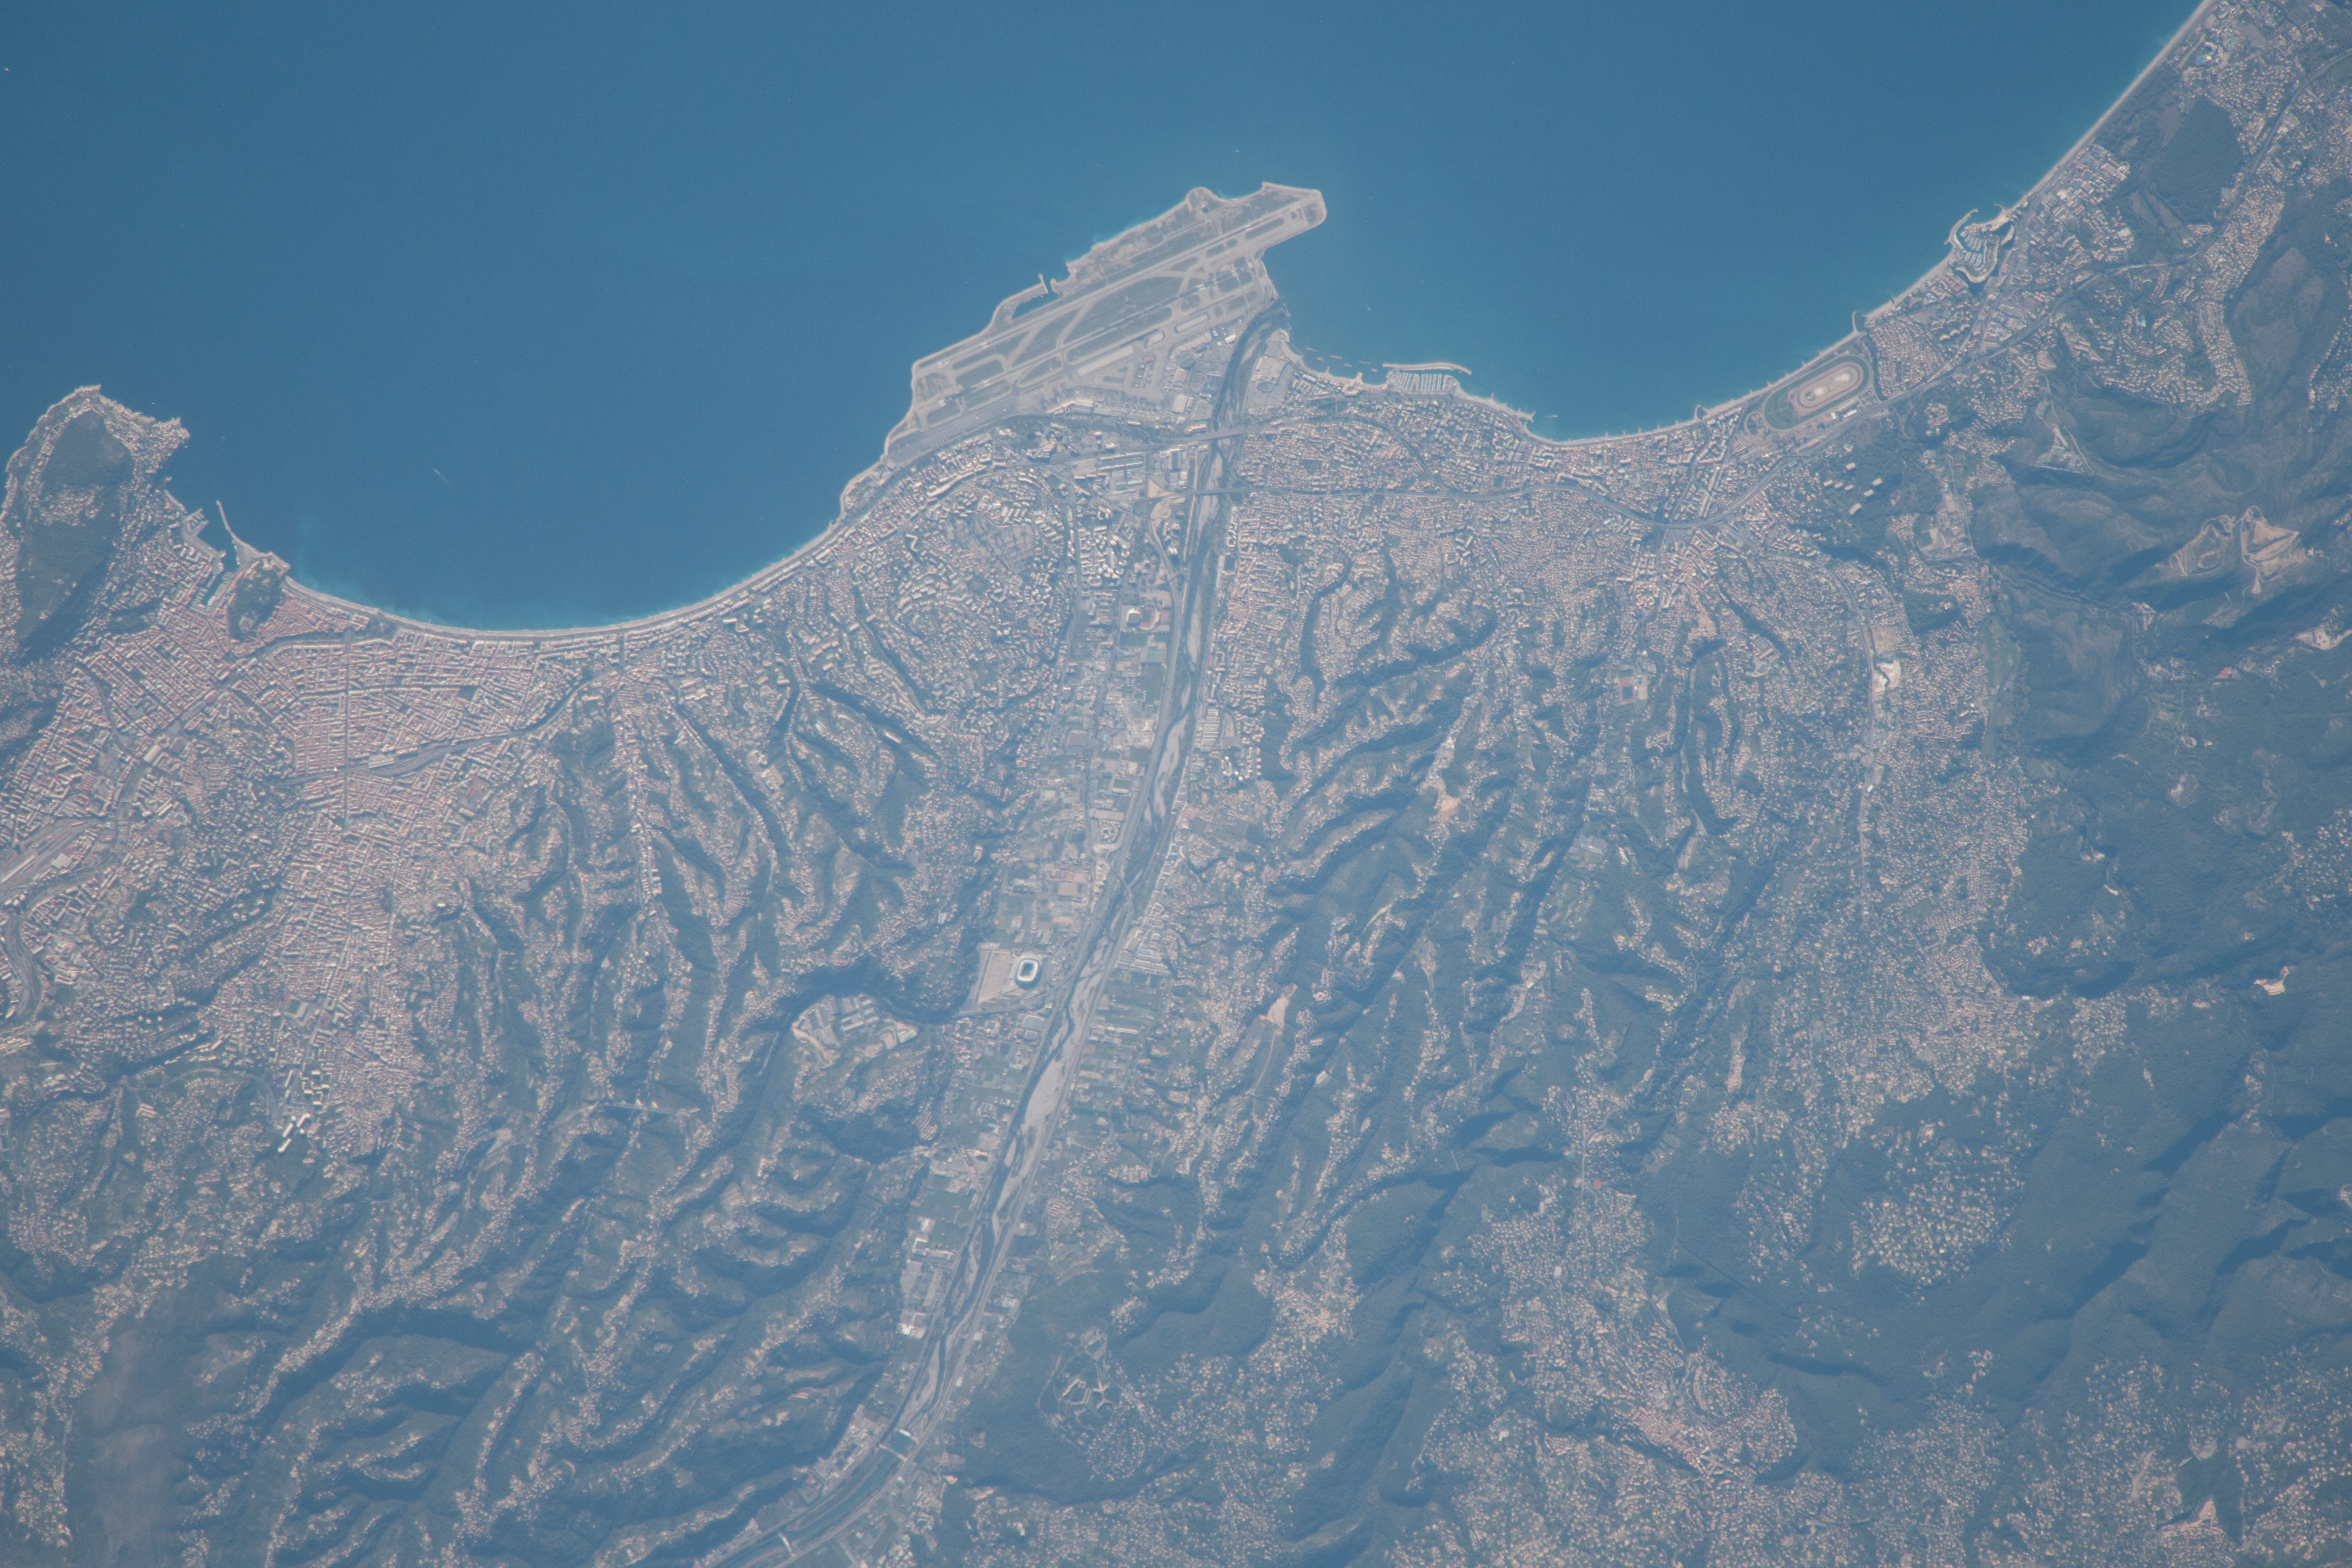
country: FRANCE
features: AIRPORT, STADIUM, MOUNTAINS, NICE, ST-LAURENT DU-VAR
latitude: 43.7
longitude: 7.2
